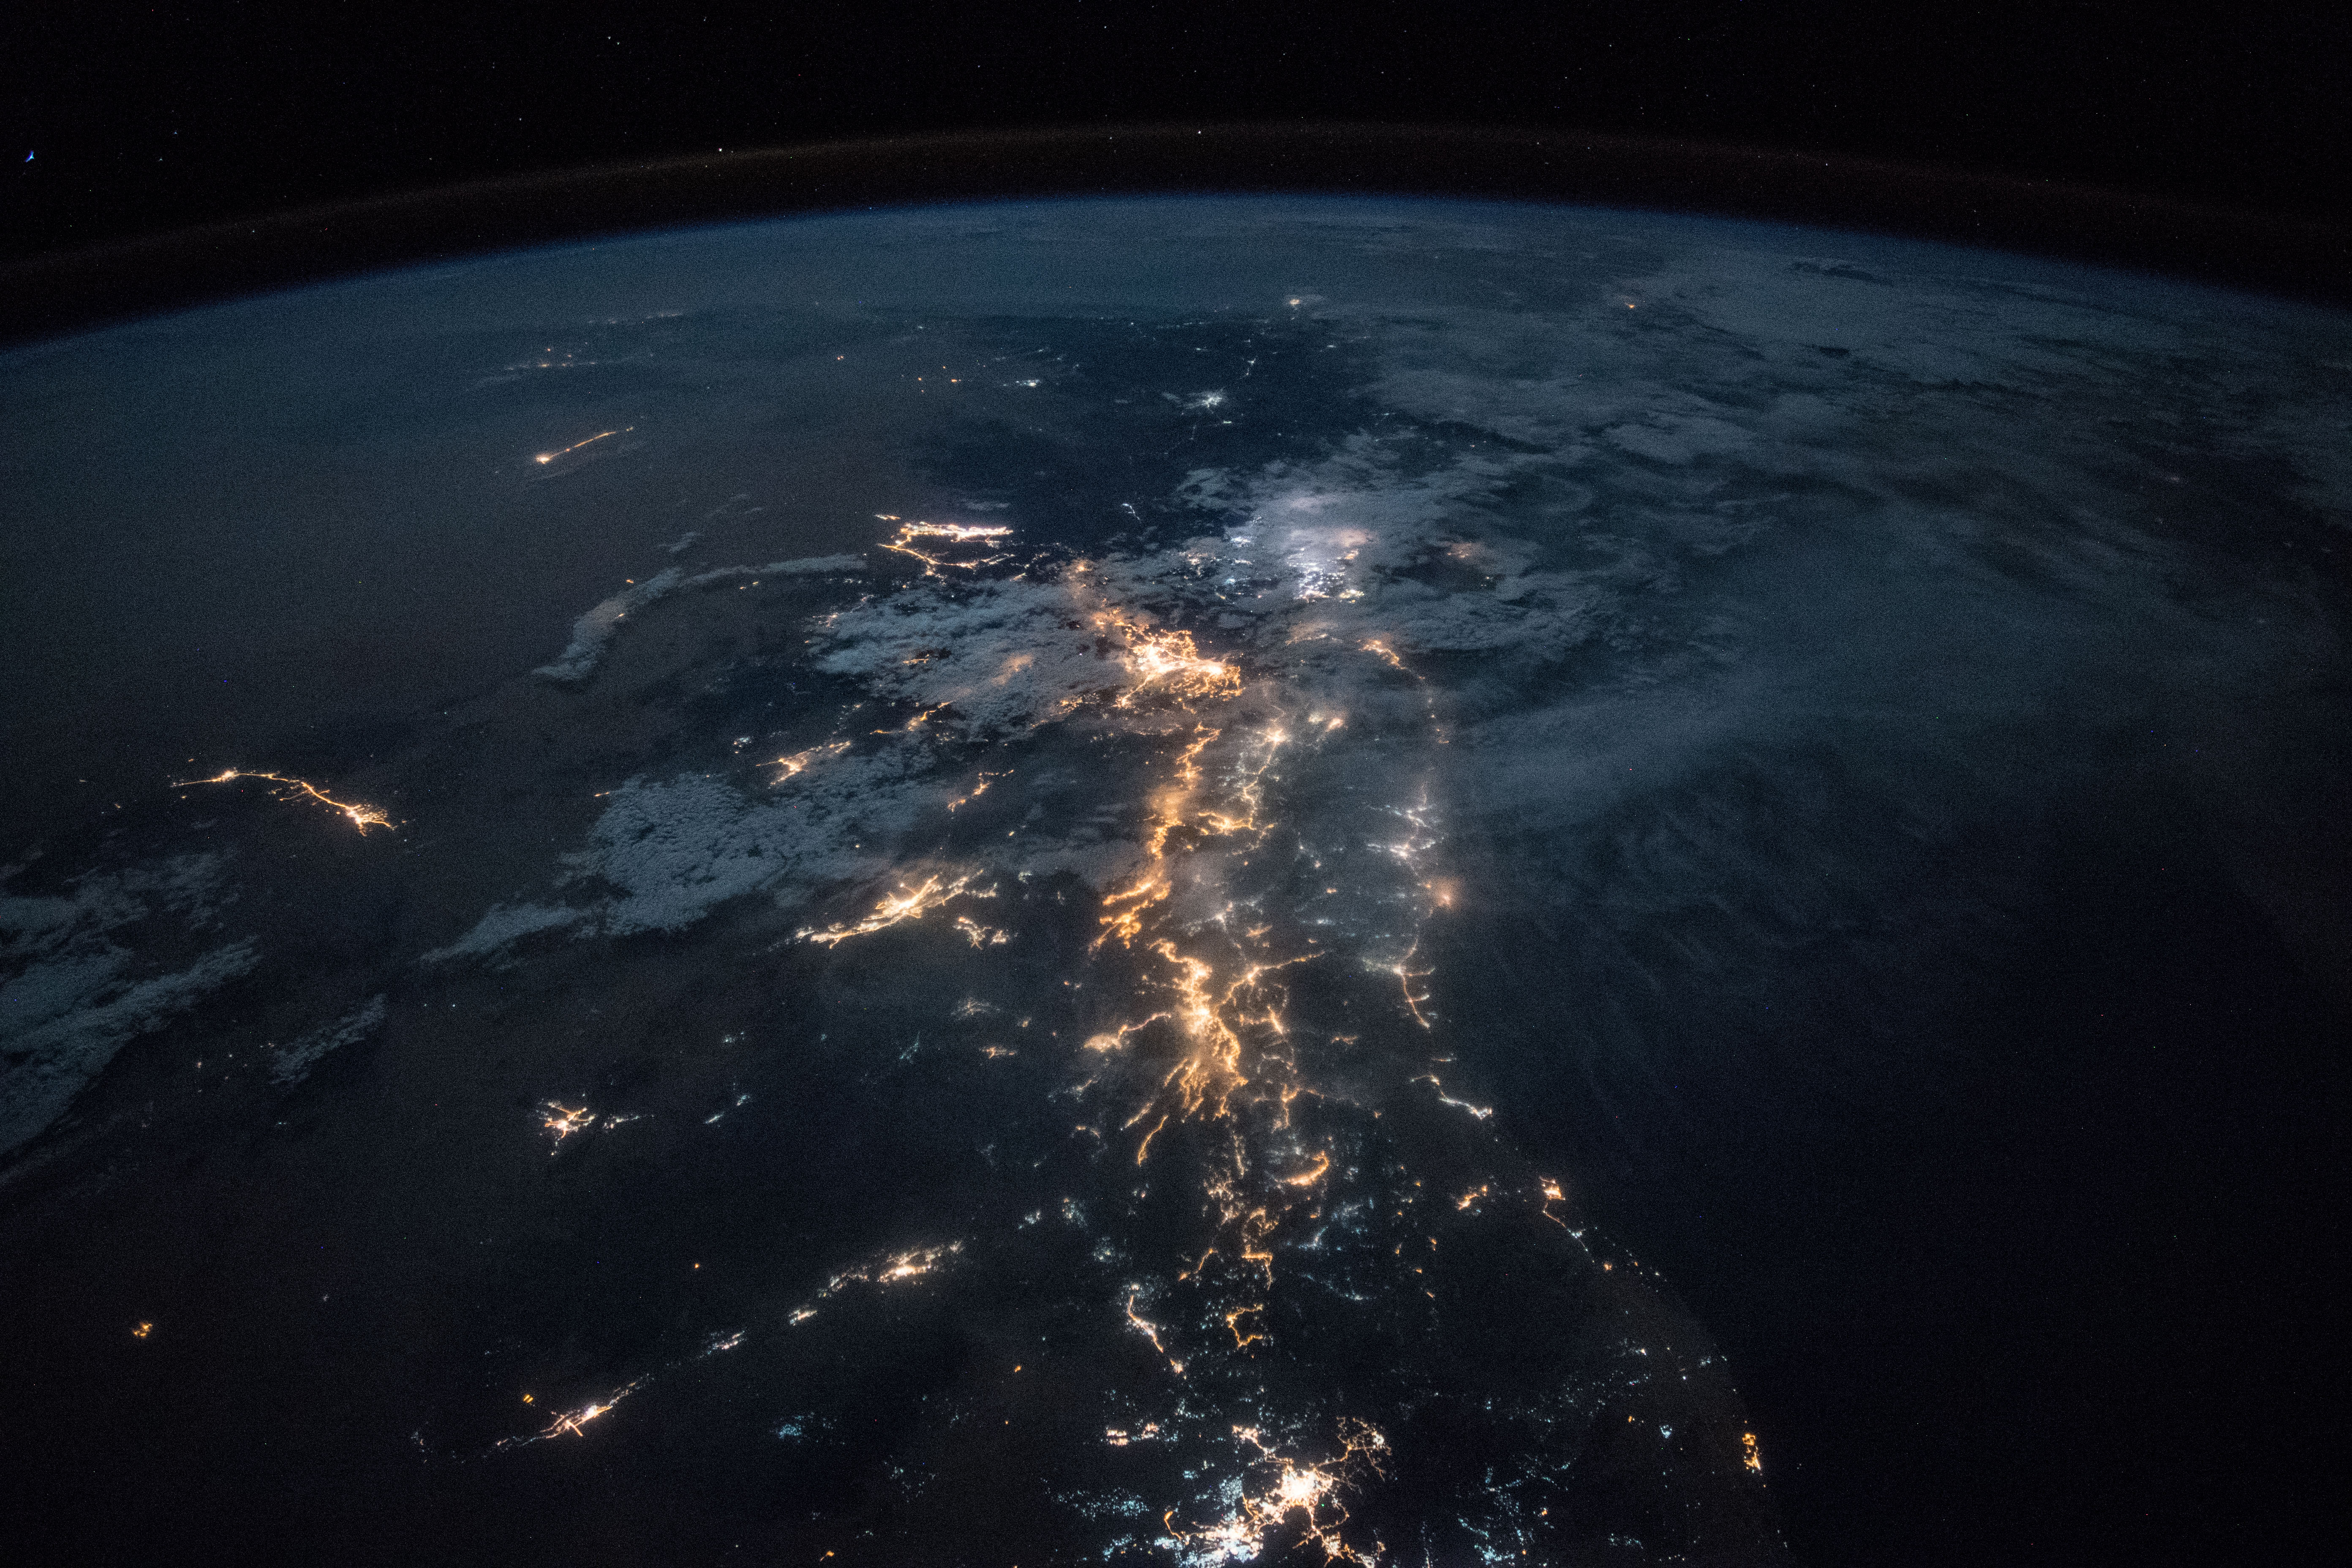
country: SAUDI ARABIA
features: BISHAH CITY, ASIR MOUNTAINS, RED SEA, ABHA CITY, JAZAN CITY, MUHAYIL CITY, BARIQ CITY, AL NAMAS CITY, GULF OF ADEN, NIGHT, EARTH LIMB
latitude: 19.4
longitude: 41.8
